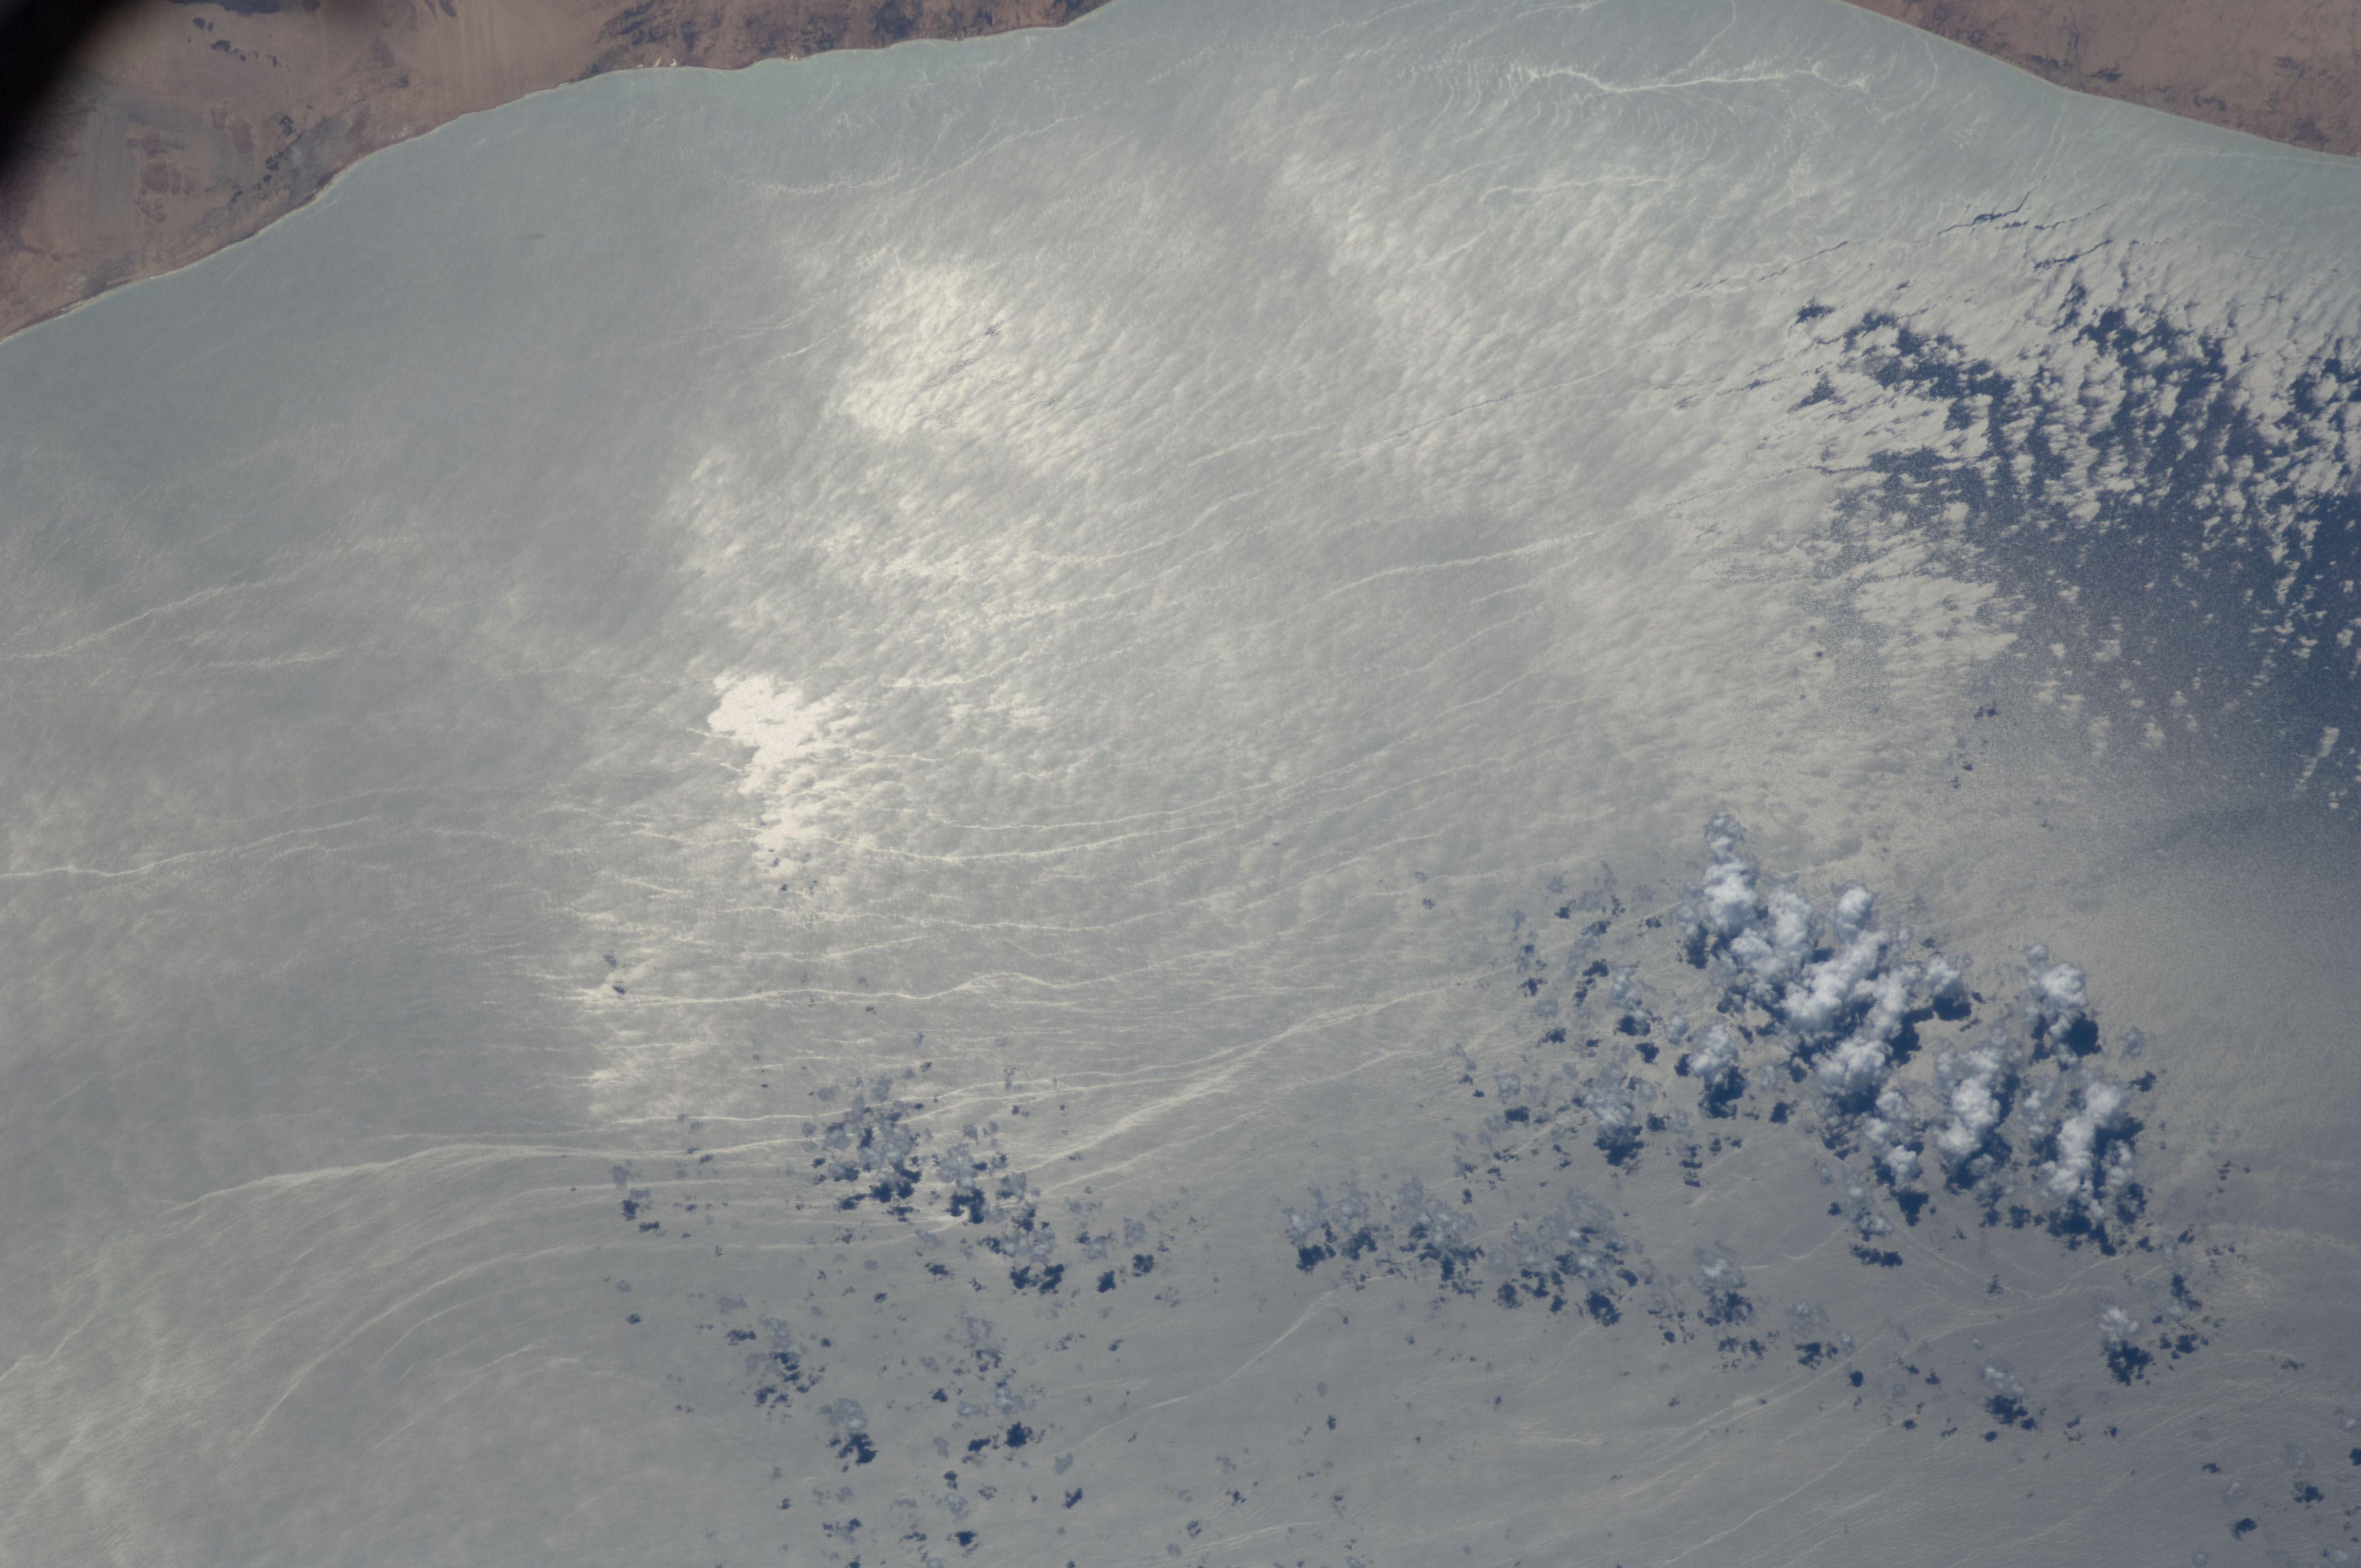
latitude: 10.7
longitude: 44.4
